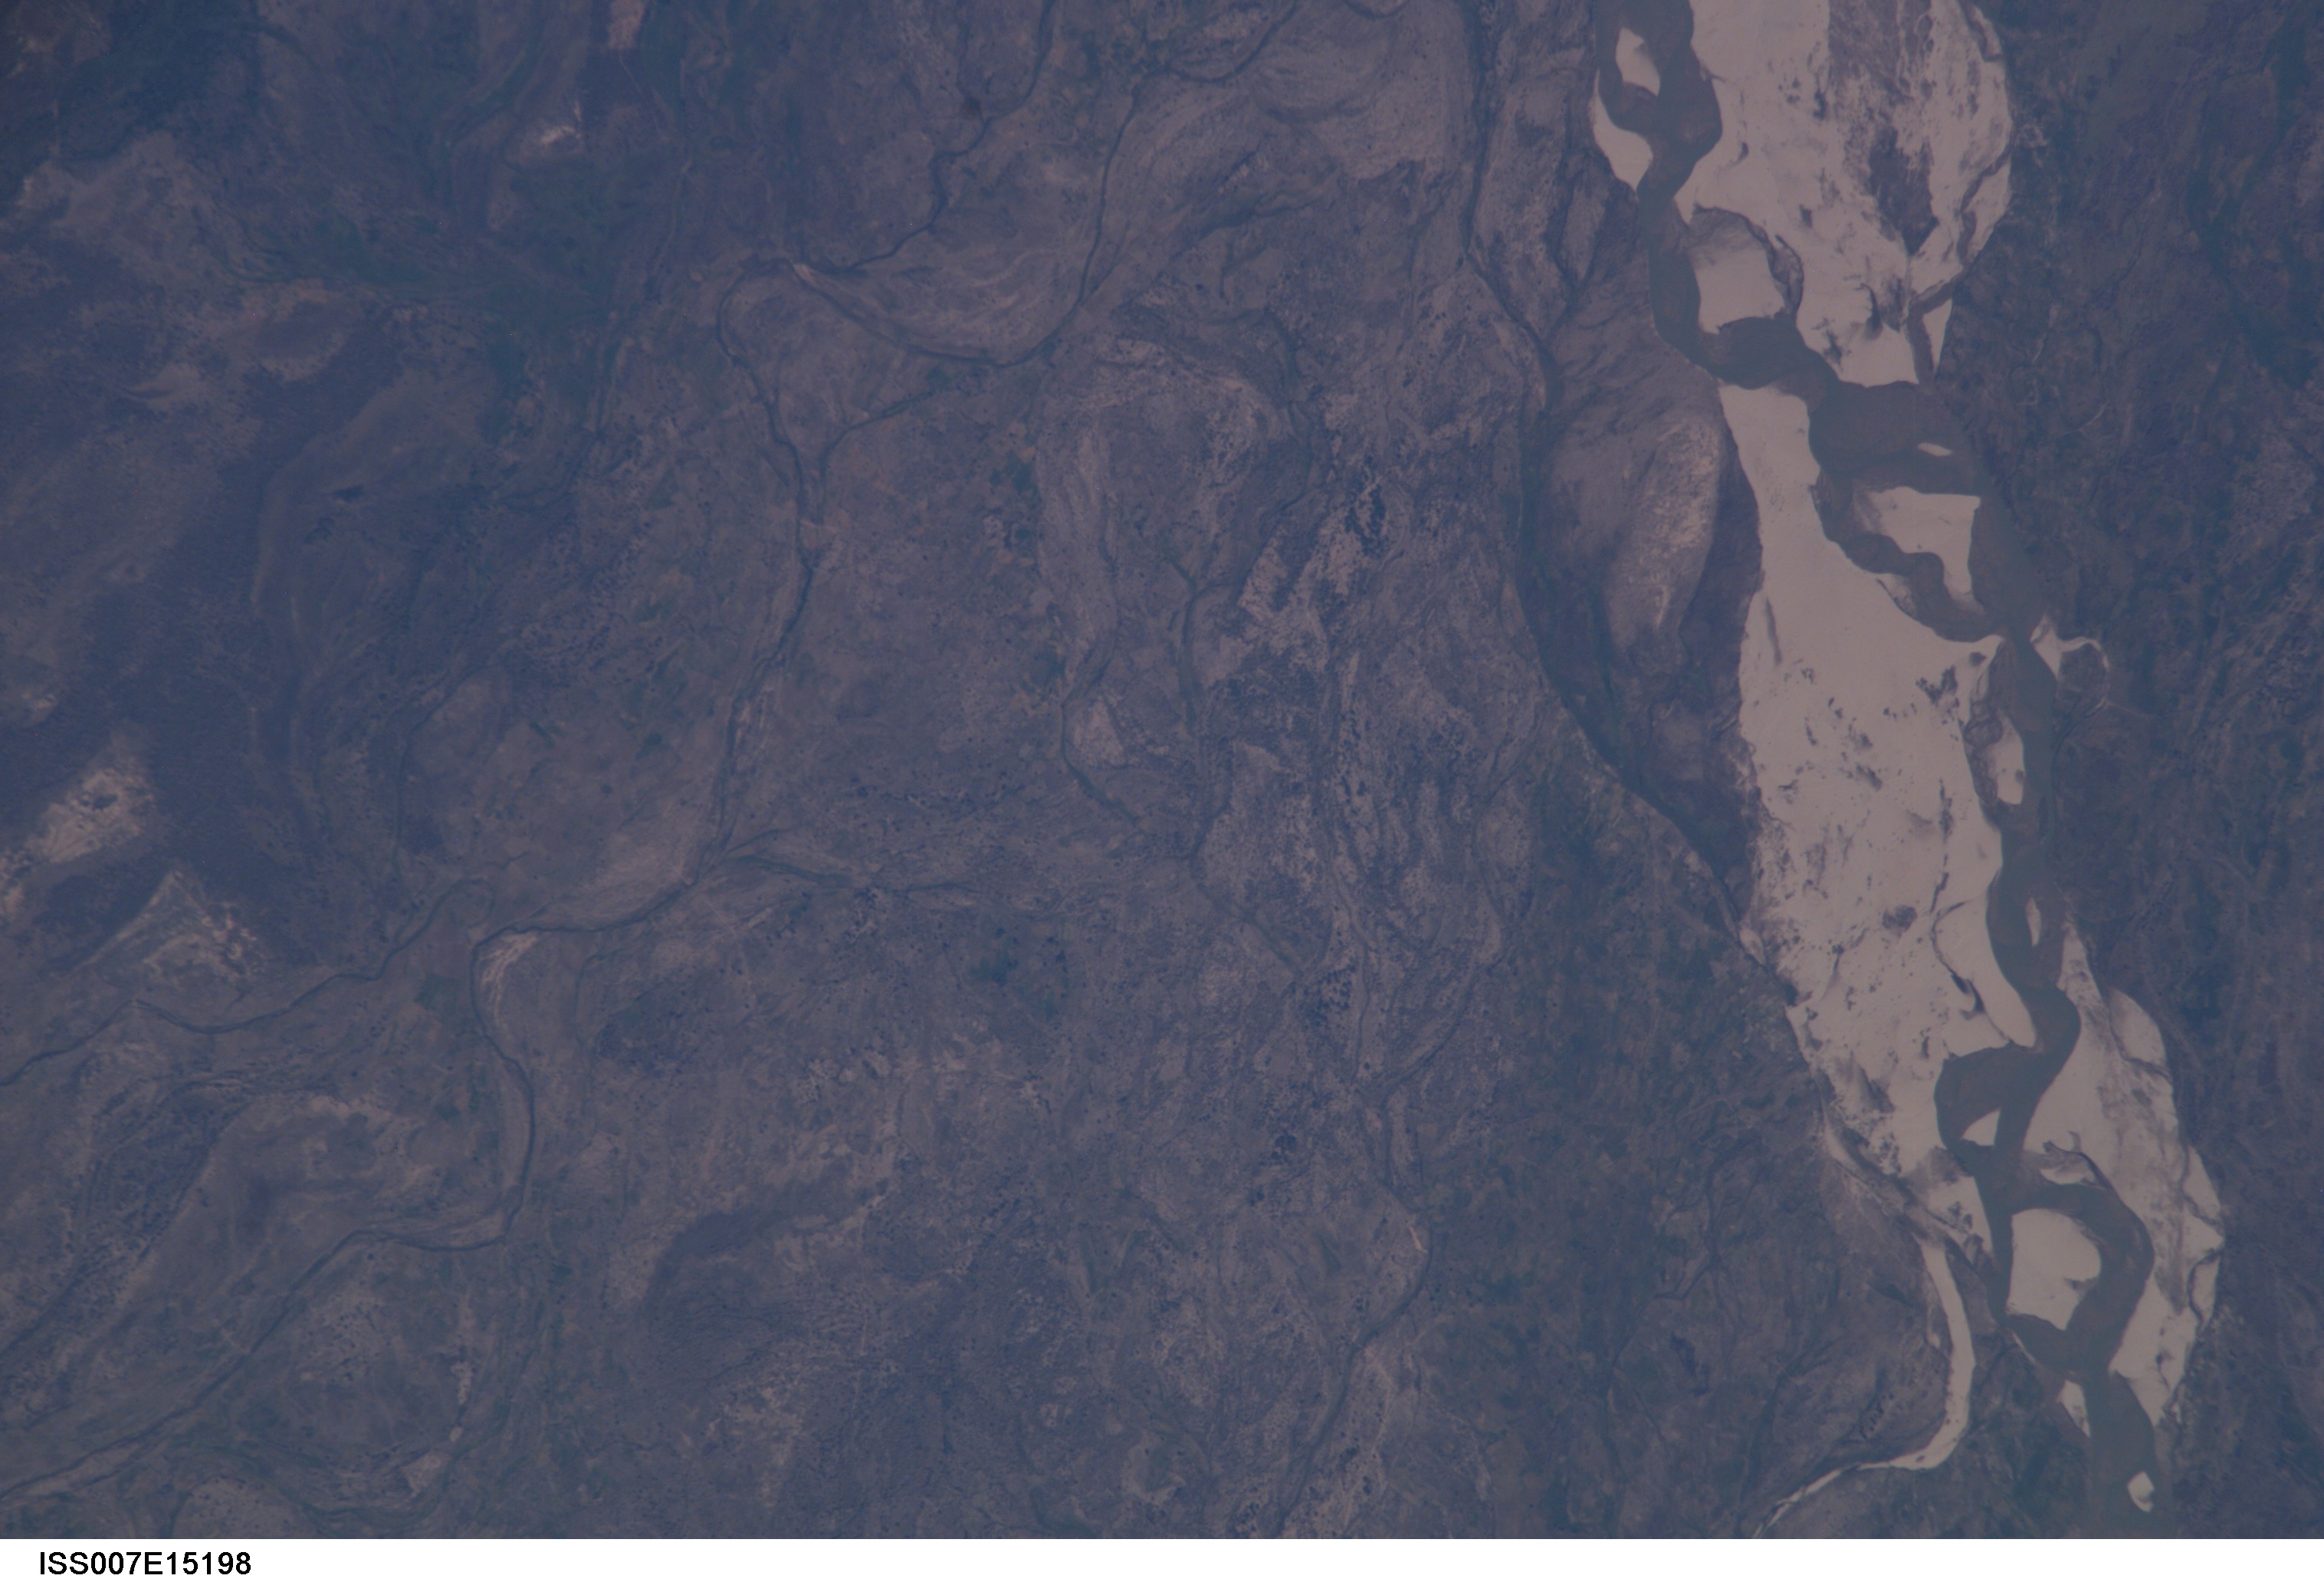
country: MADAGASCAR
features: MANGOKY RIVER, SANDBARS, MEANDERS
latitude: -21.5
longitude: 43.5
